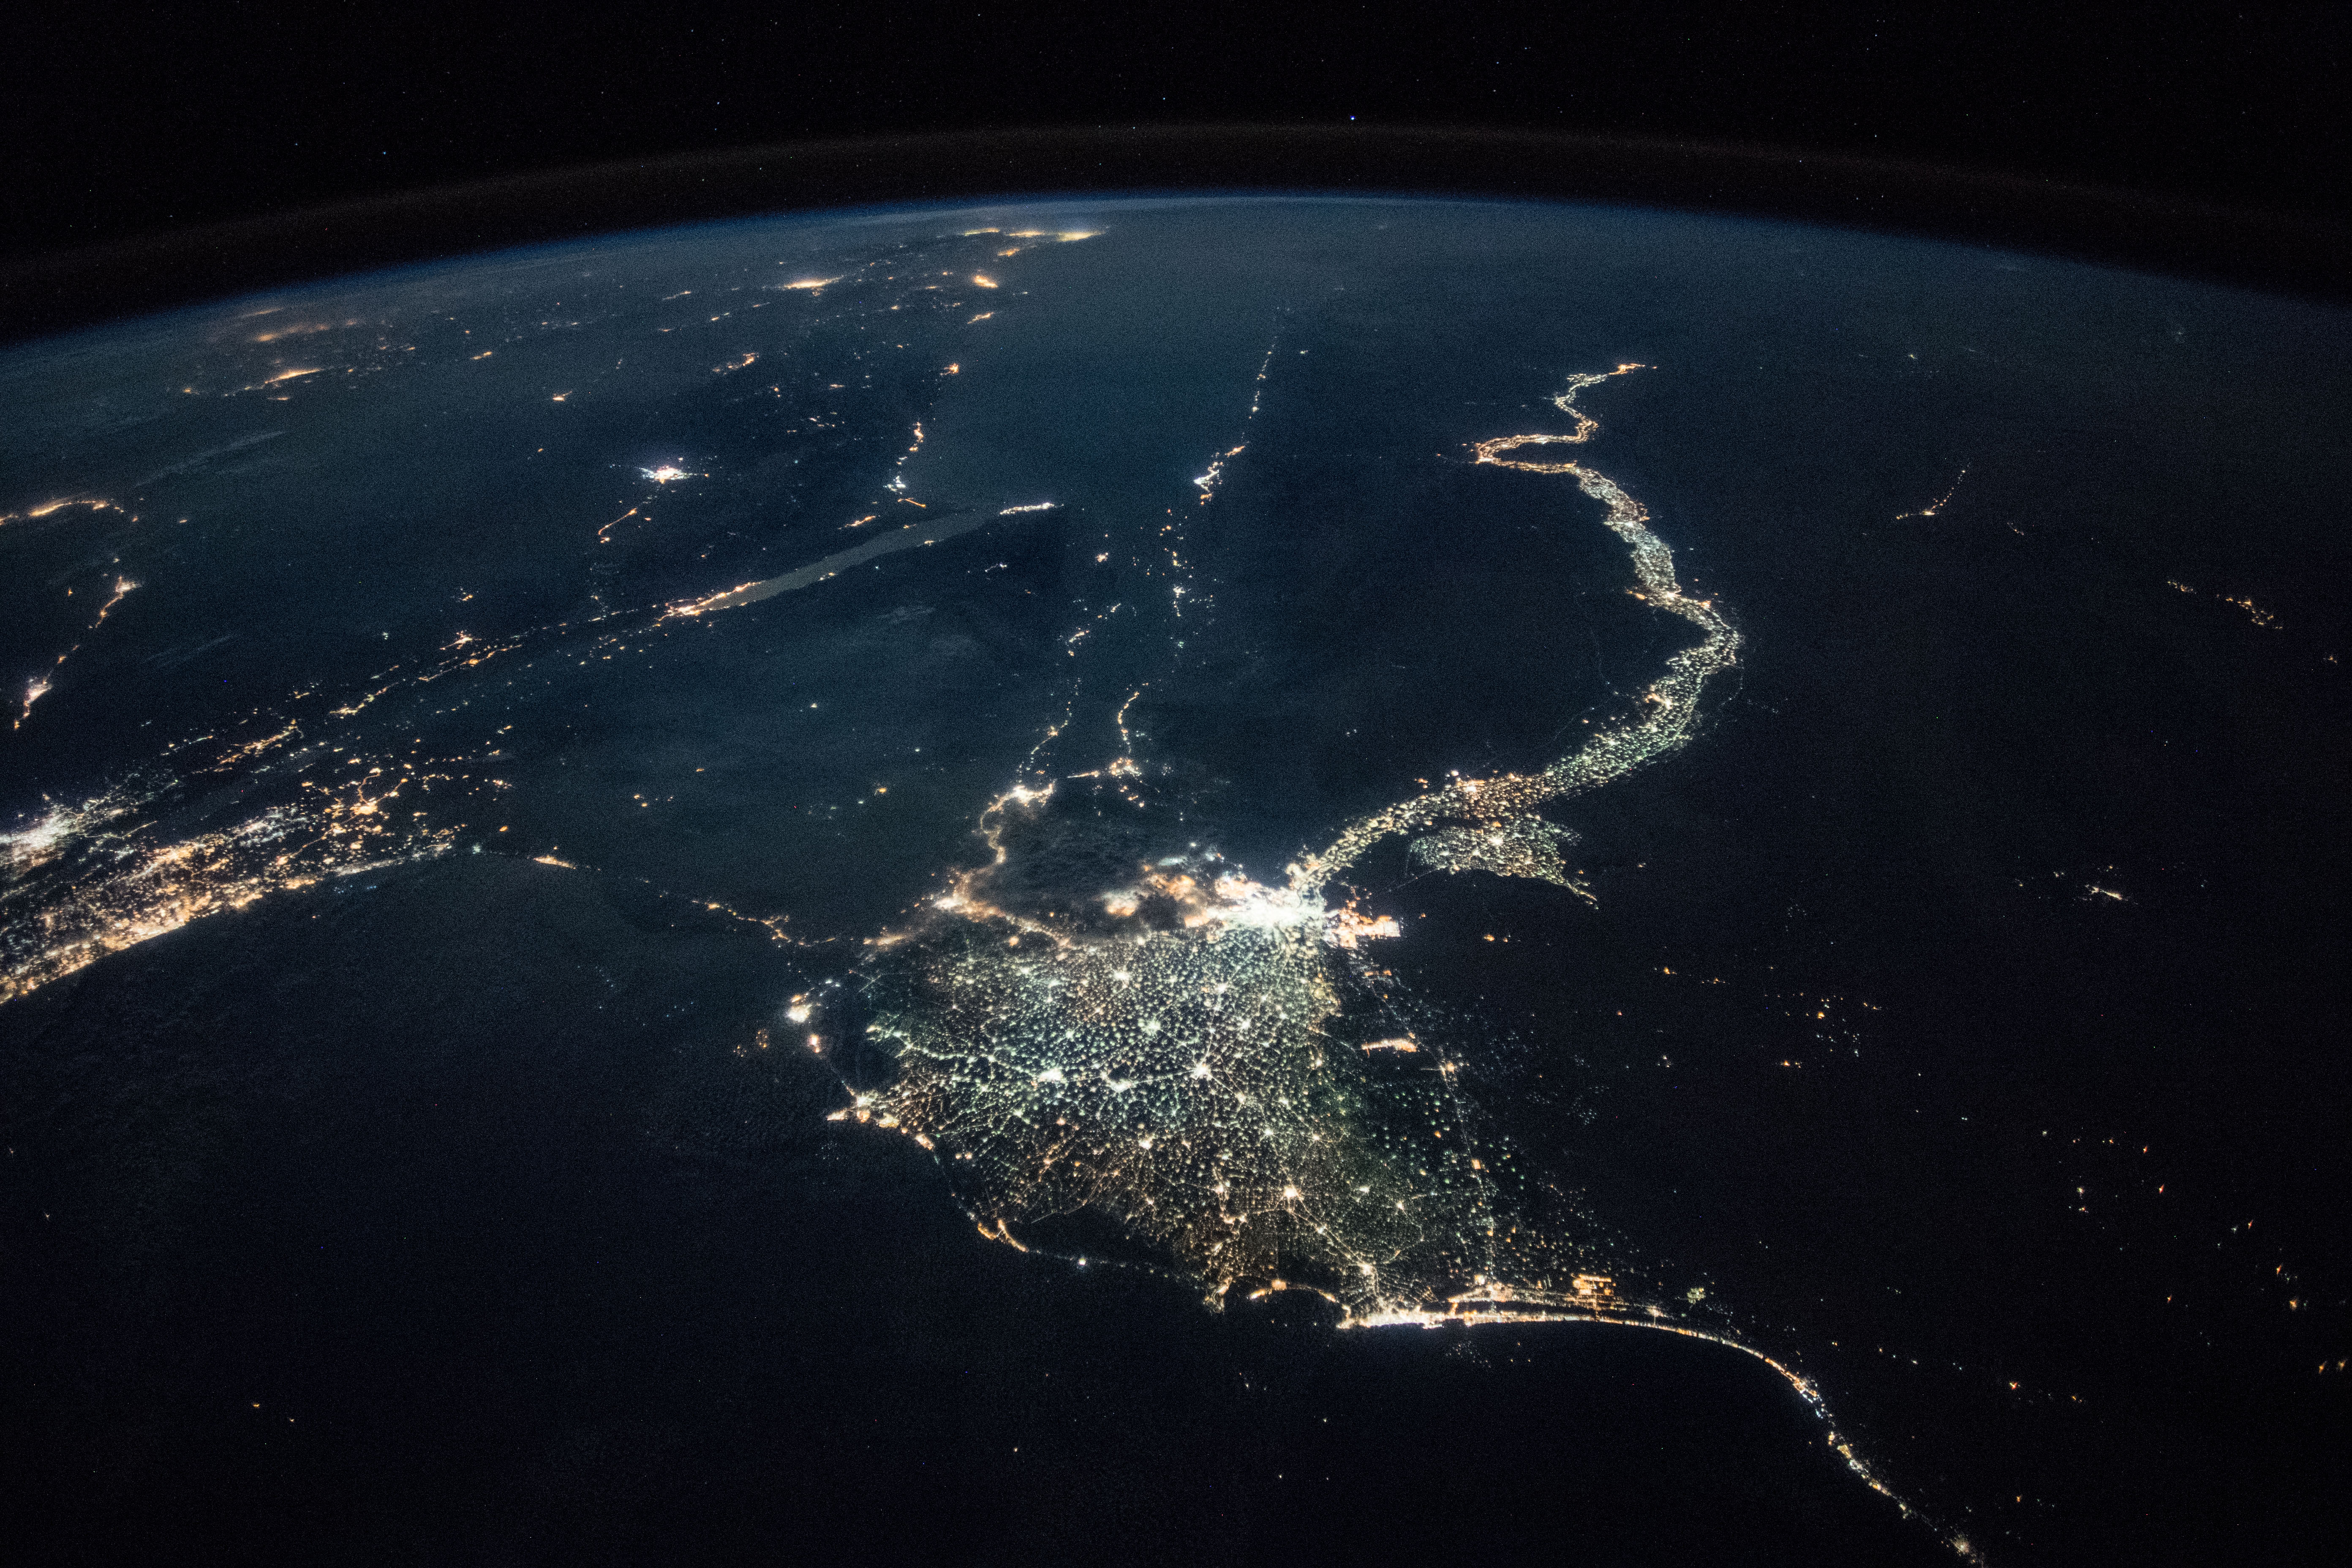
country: EGYPT
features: CAIRO CITY, GULF OF SUEZ, GULF OF AQABA, NEGEV DESERT, SUEZ CITY, ISMAILIA CITY, PORT SAID CITY, NILE DELTA, FAIYUM CITY, WESTERN DESERT, NIGHT, EARTH LIMB
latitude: 29.6
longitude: 32.2
